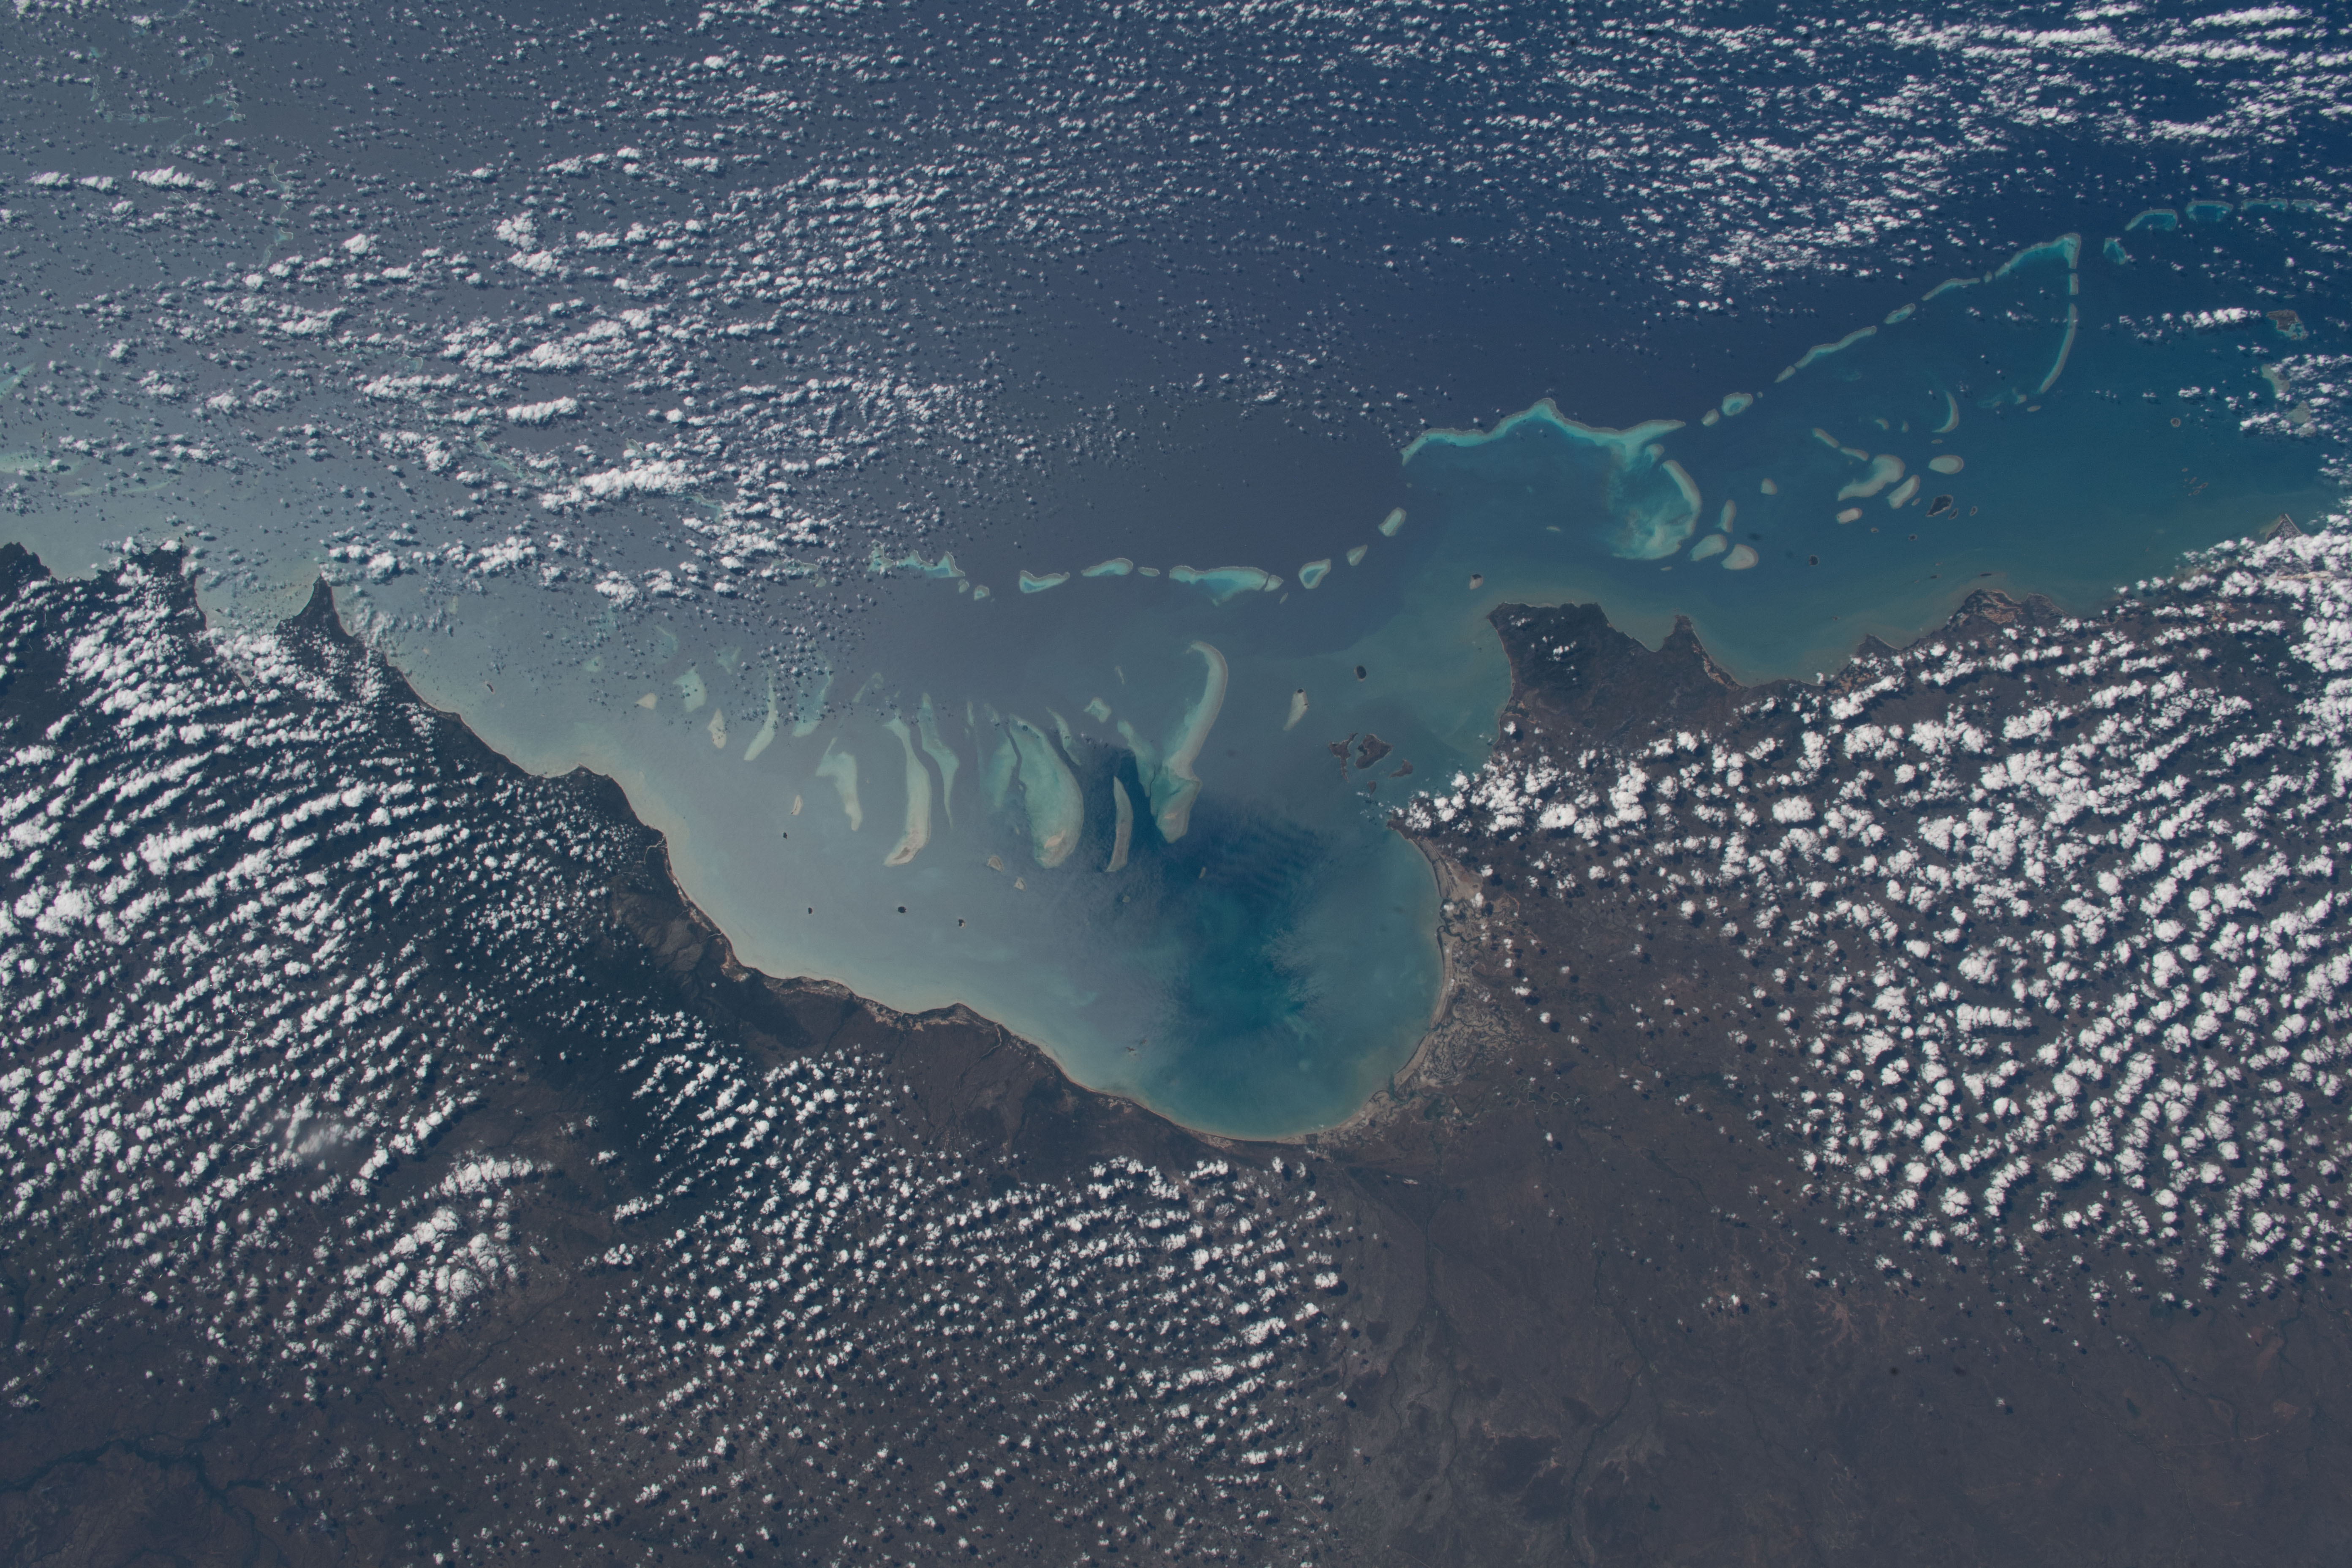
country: AUSTRALIA-Q
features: REEF, CAPE MELVILLE NATIONAL PARK, CORAL SEA.
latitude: -14.0
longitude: 144.1
